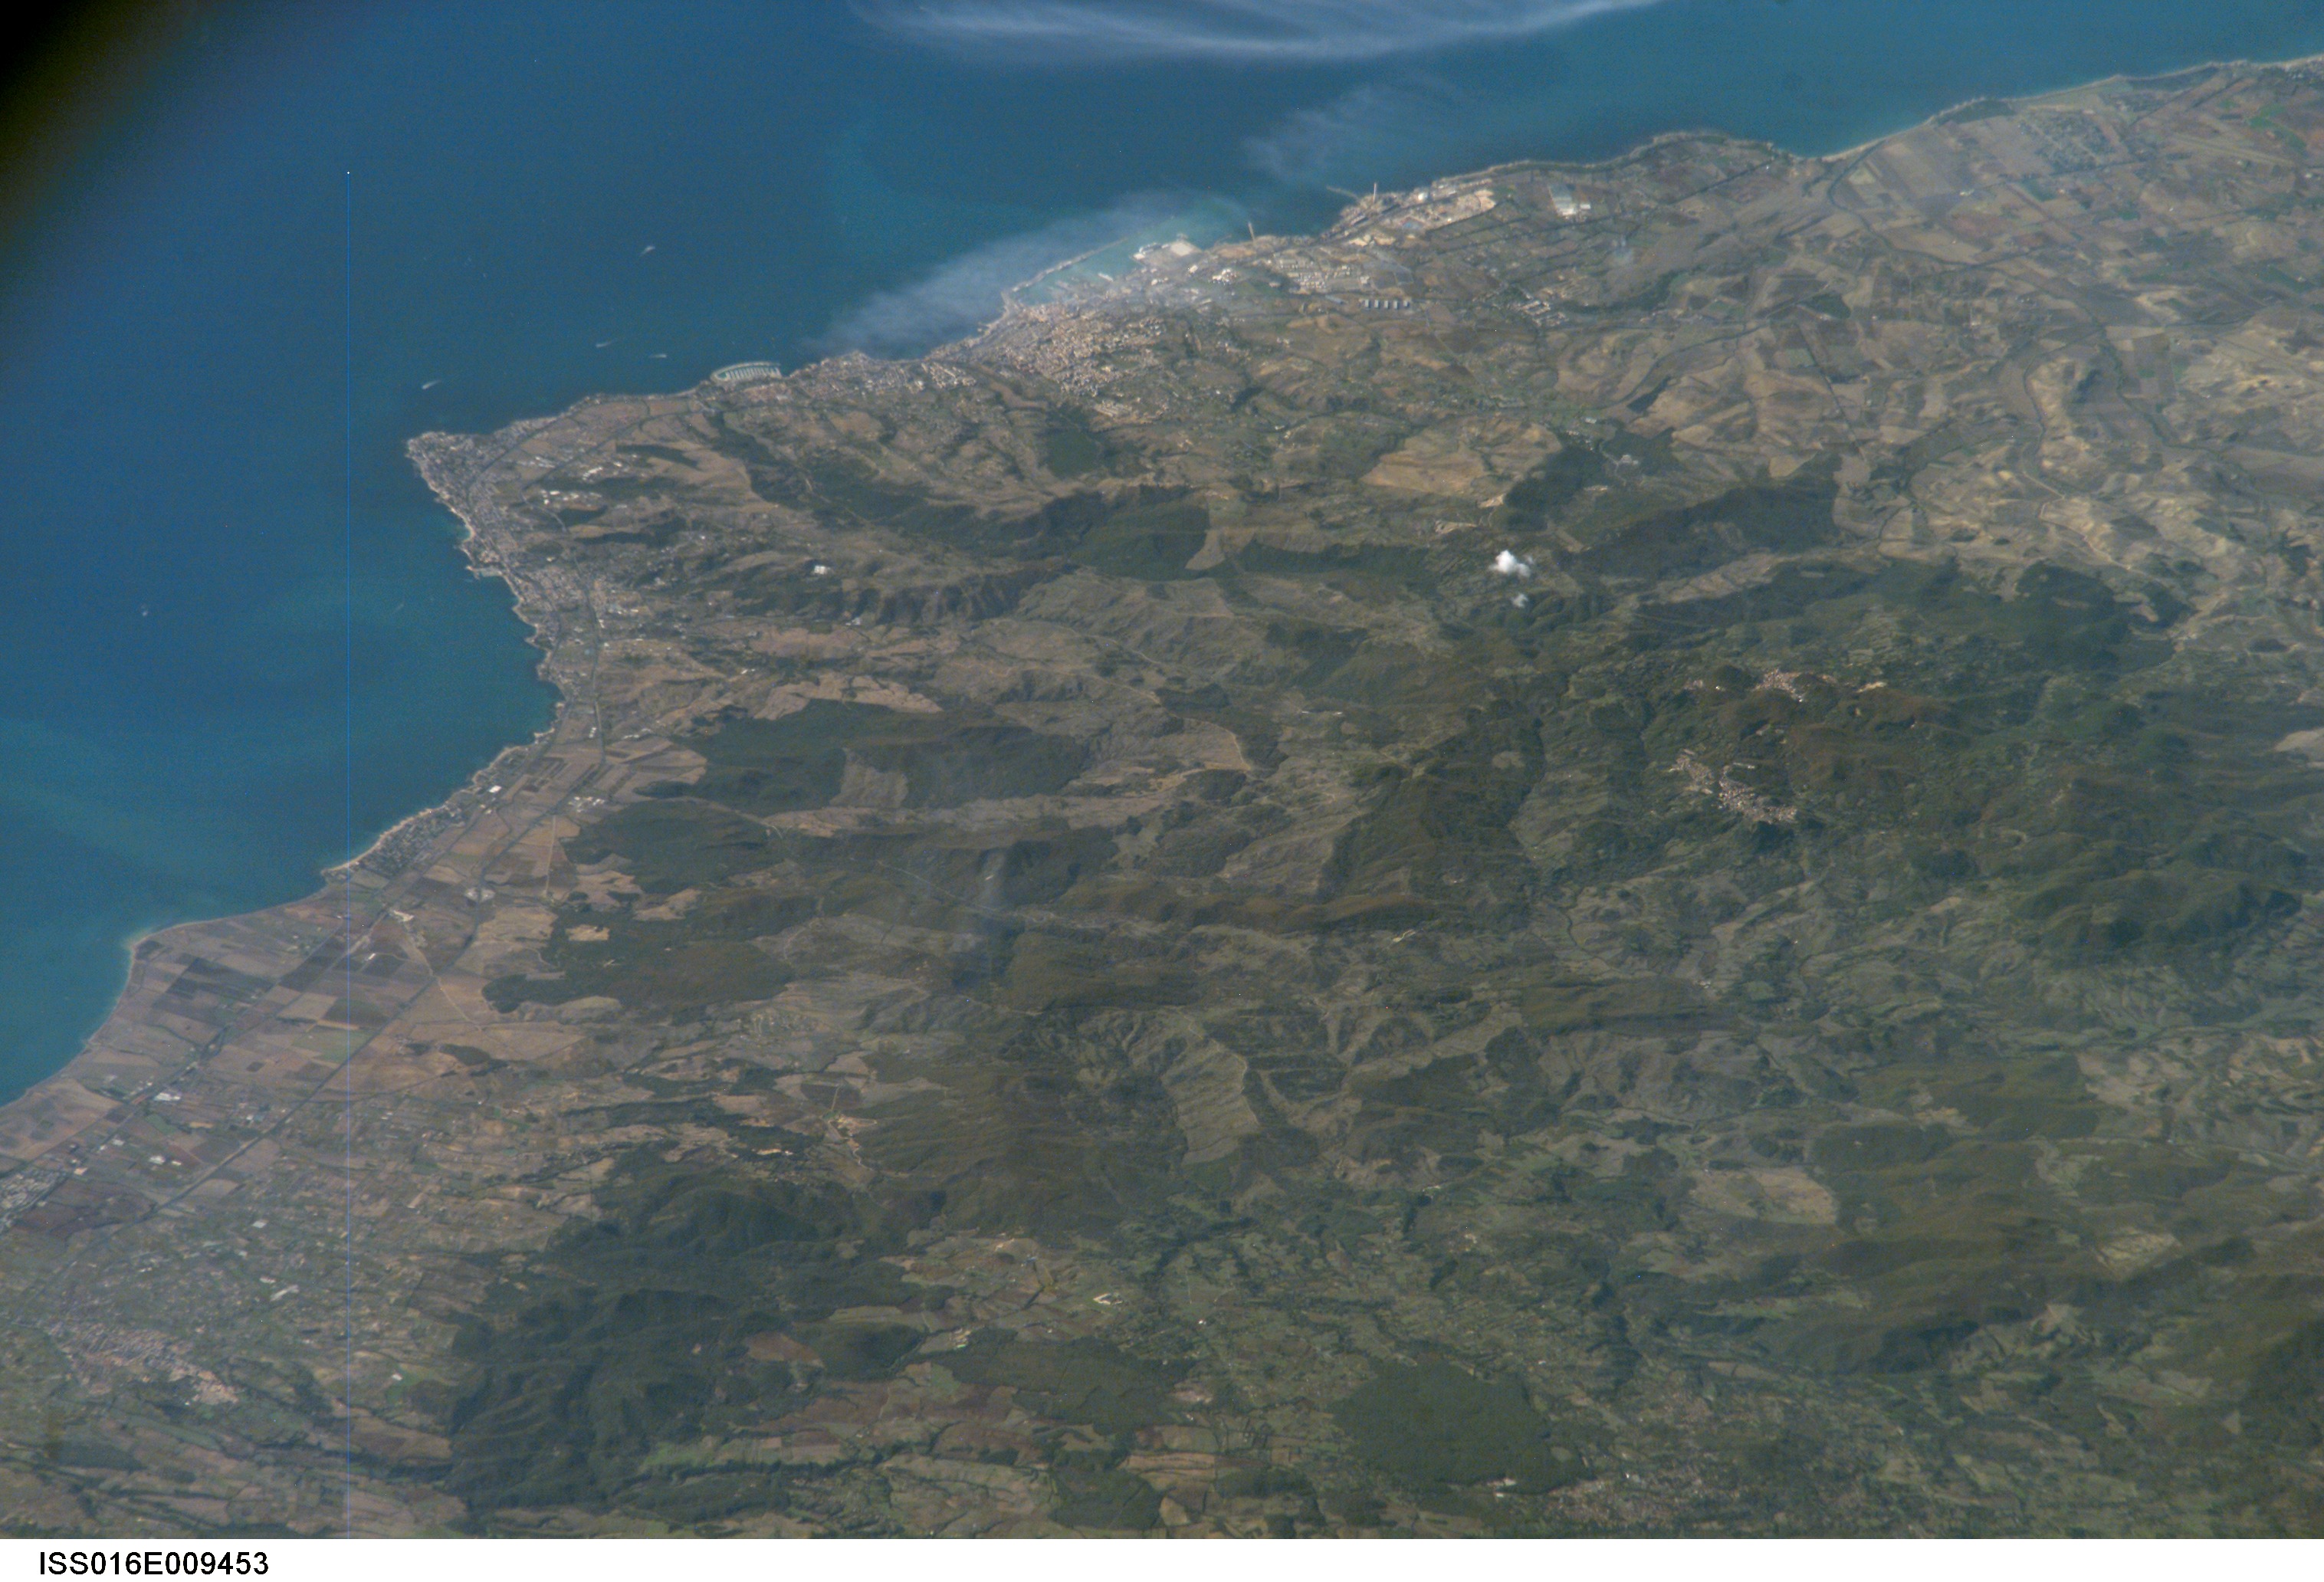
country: ITALY
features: CIVITAVECCHIA, TOLFA MTS., AGR.
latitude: 42.1
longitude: 11.9
